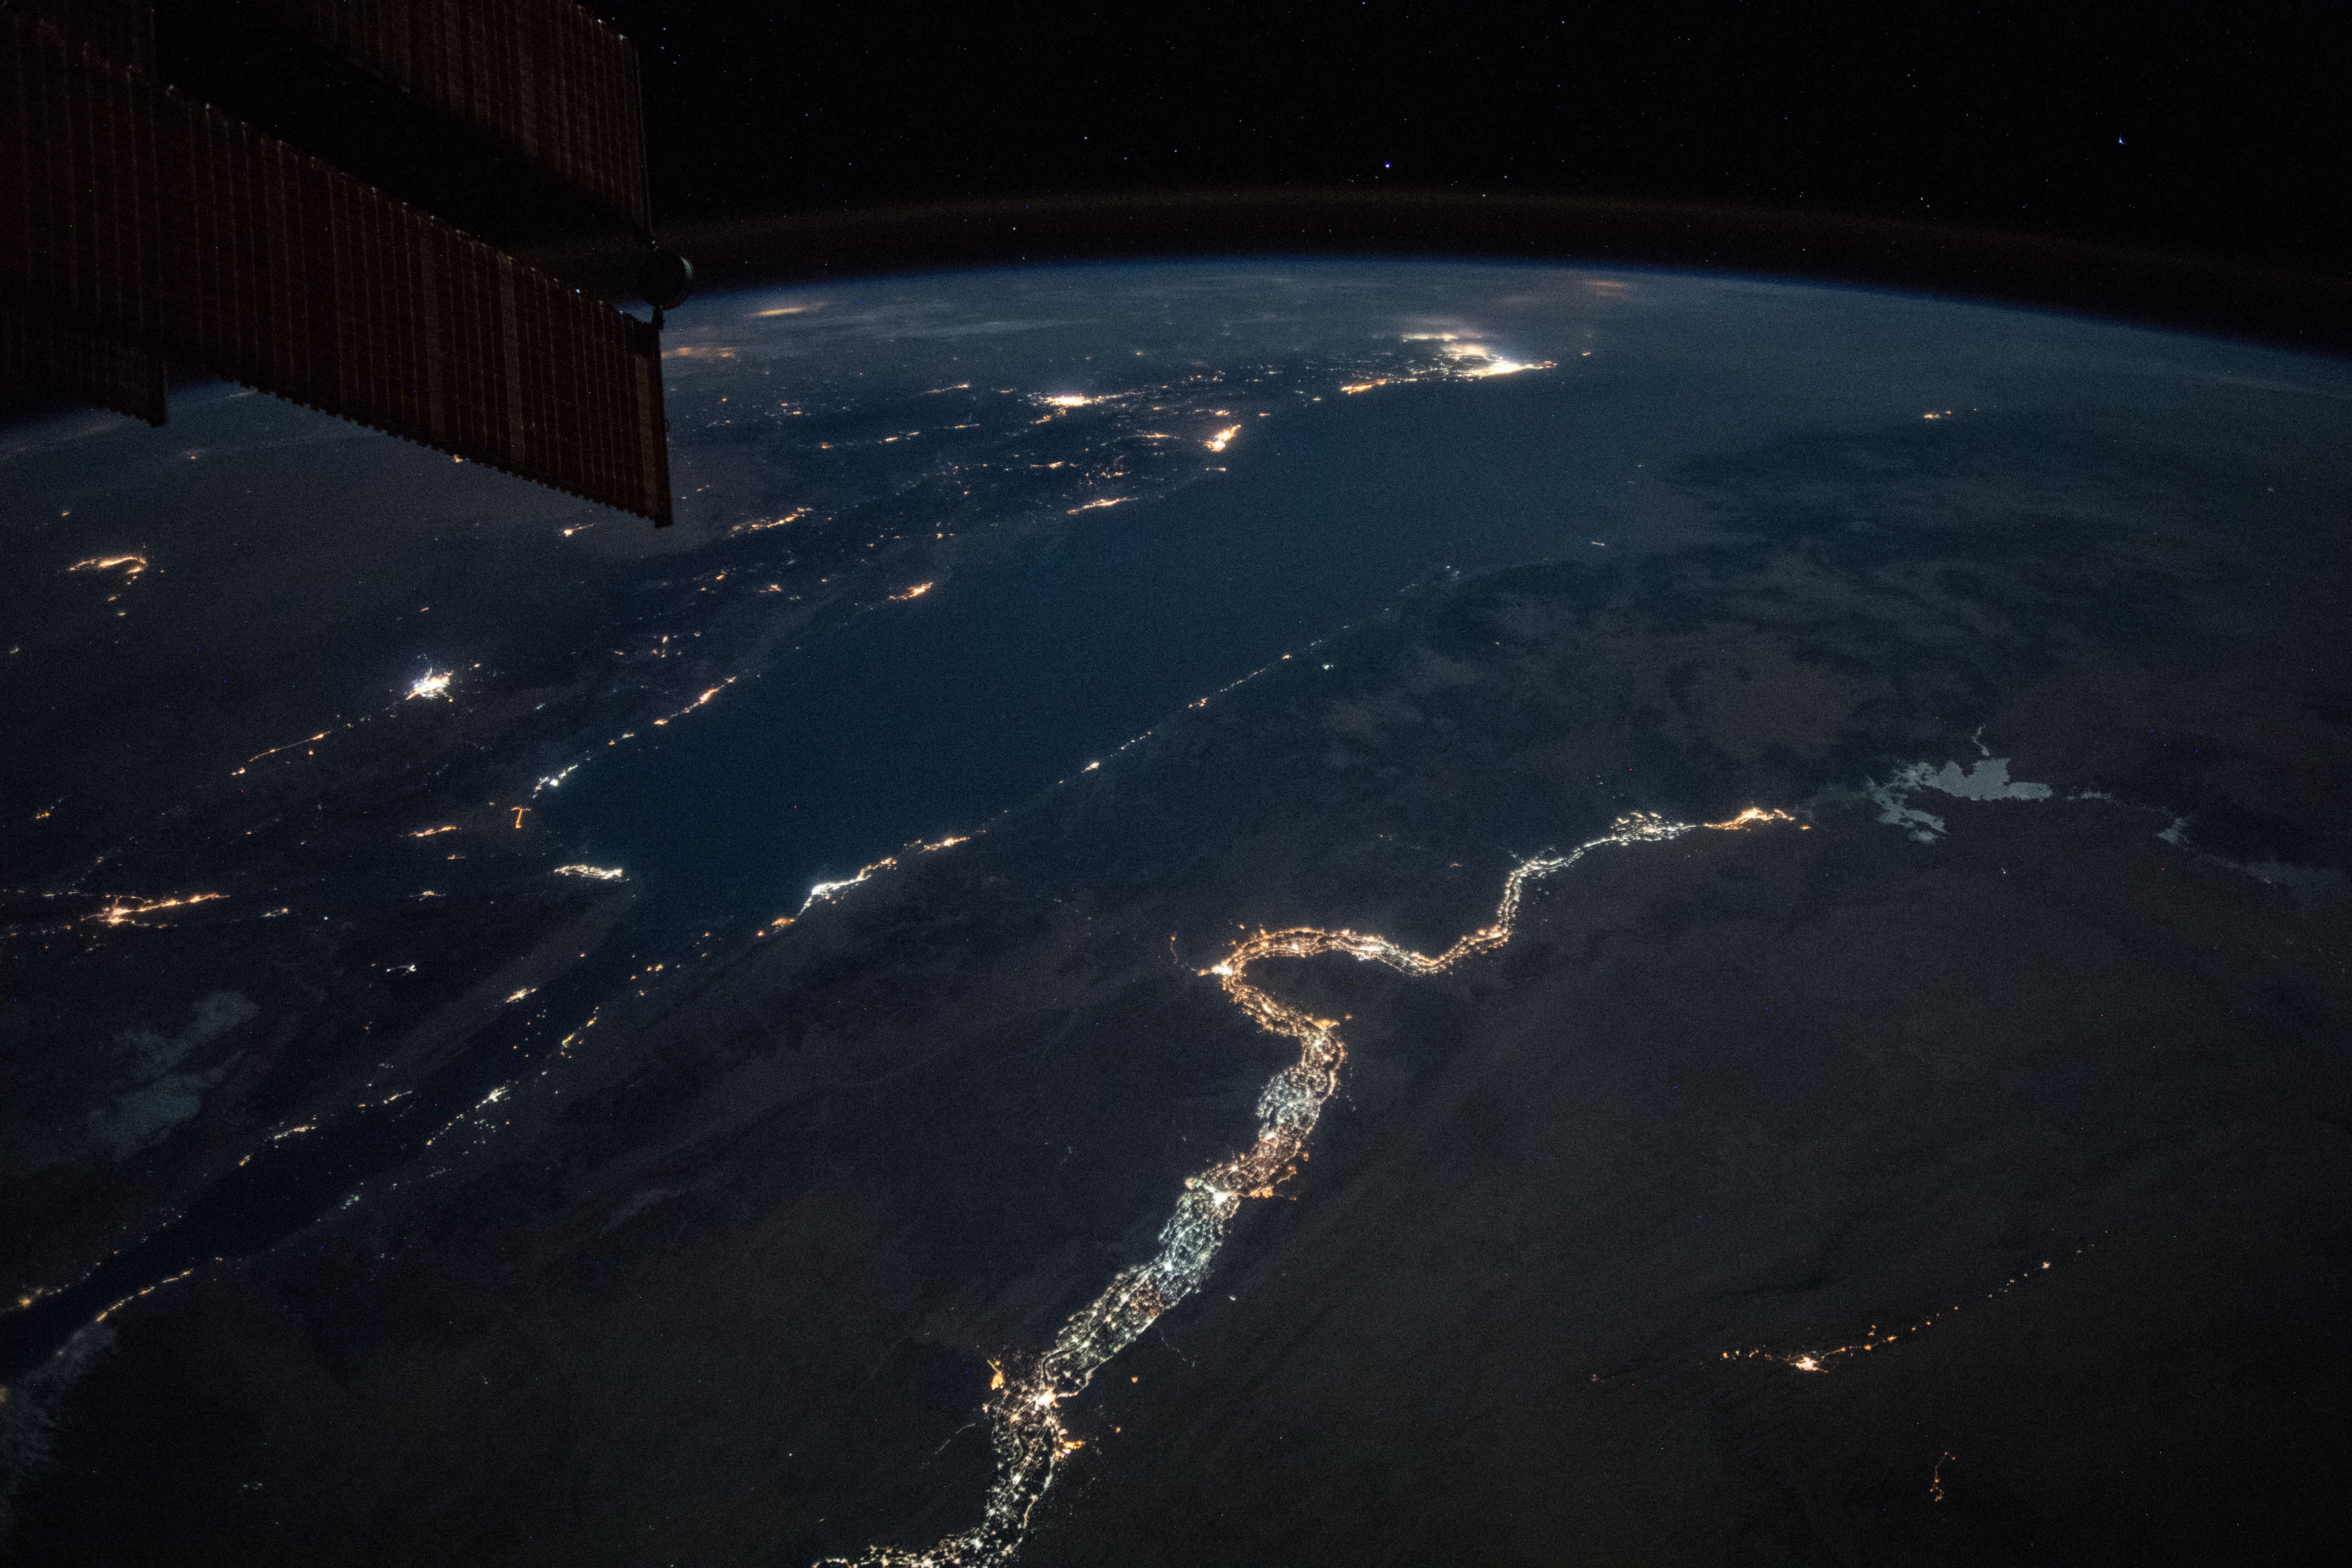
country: EGYPT
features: NILE RIVER, NUBIAN DESERT, NASSER LAKE, EASTER DESERT, RED SEA, GULF OF SUEZ, GULF OF AQABA, NIGHT, EARTH LIMB
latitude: 25.6
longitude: 34.0
